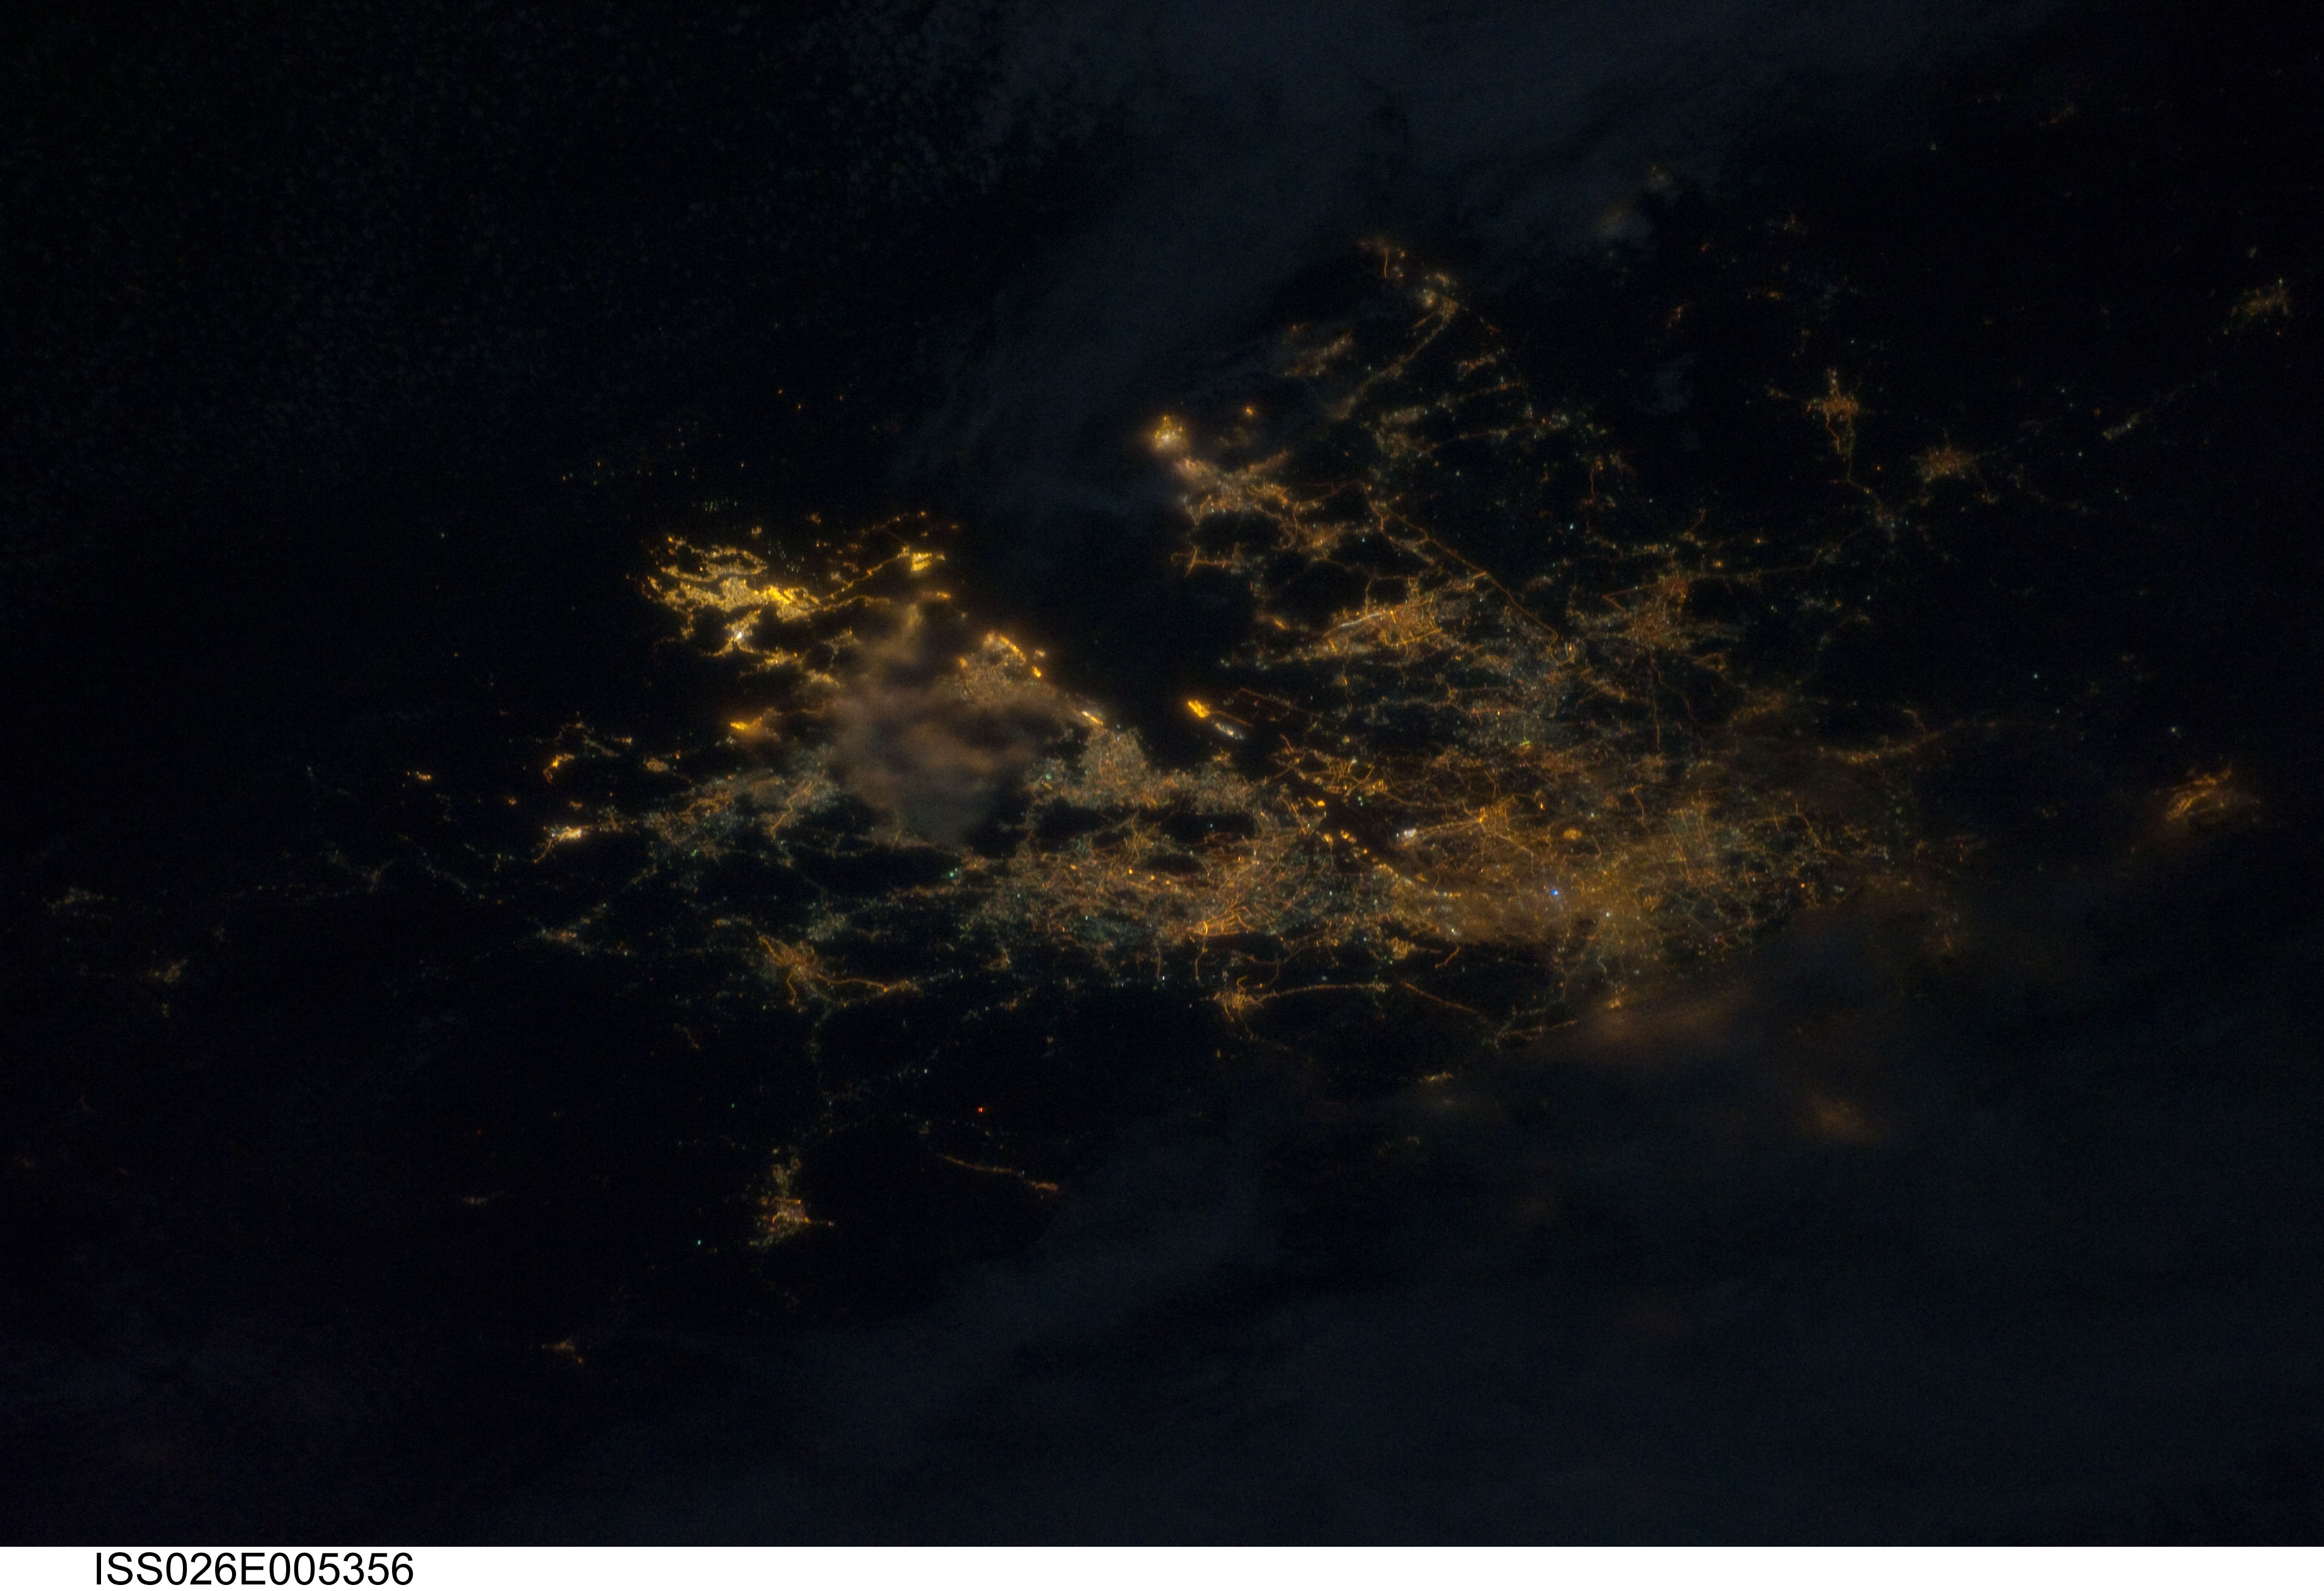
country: CHINA
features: GUANGZHOU-HONG KONG REGION AT NIGHT
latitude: 23.0
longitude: 113.5
